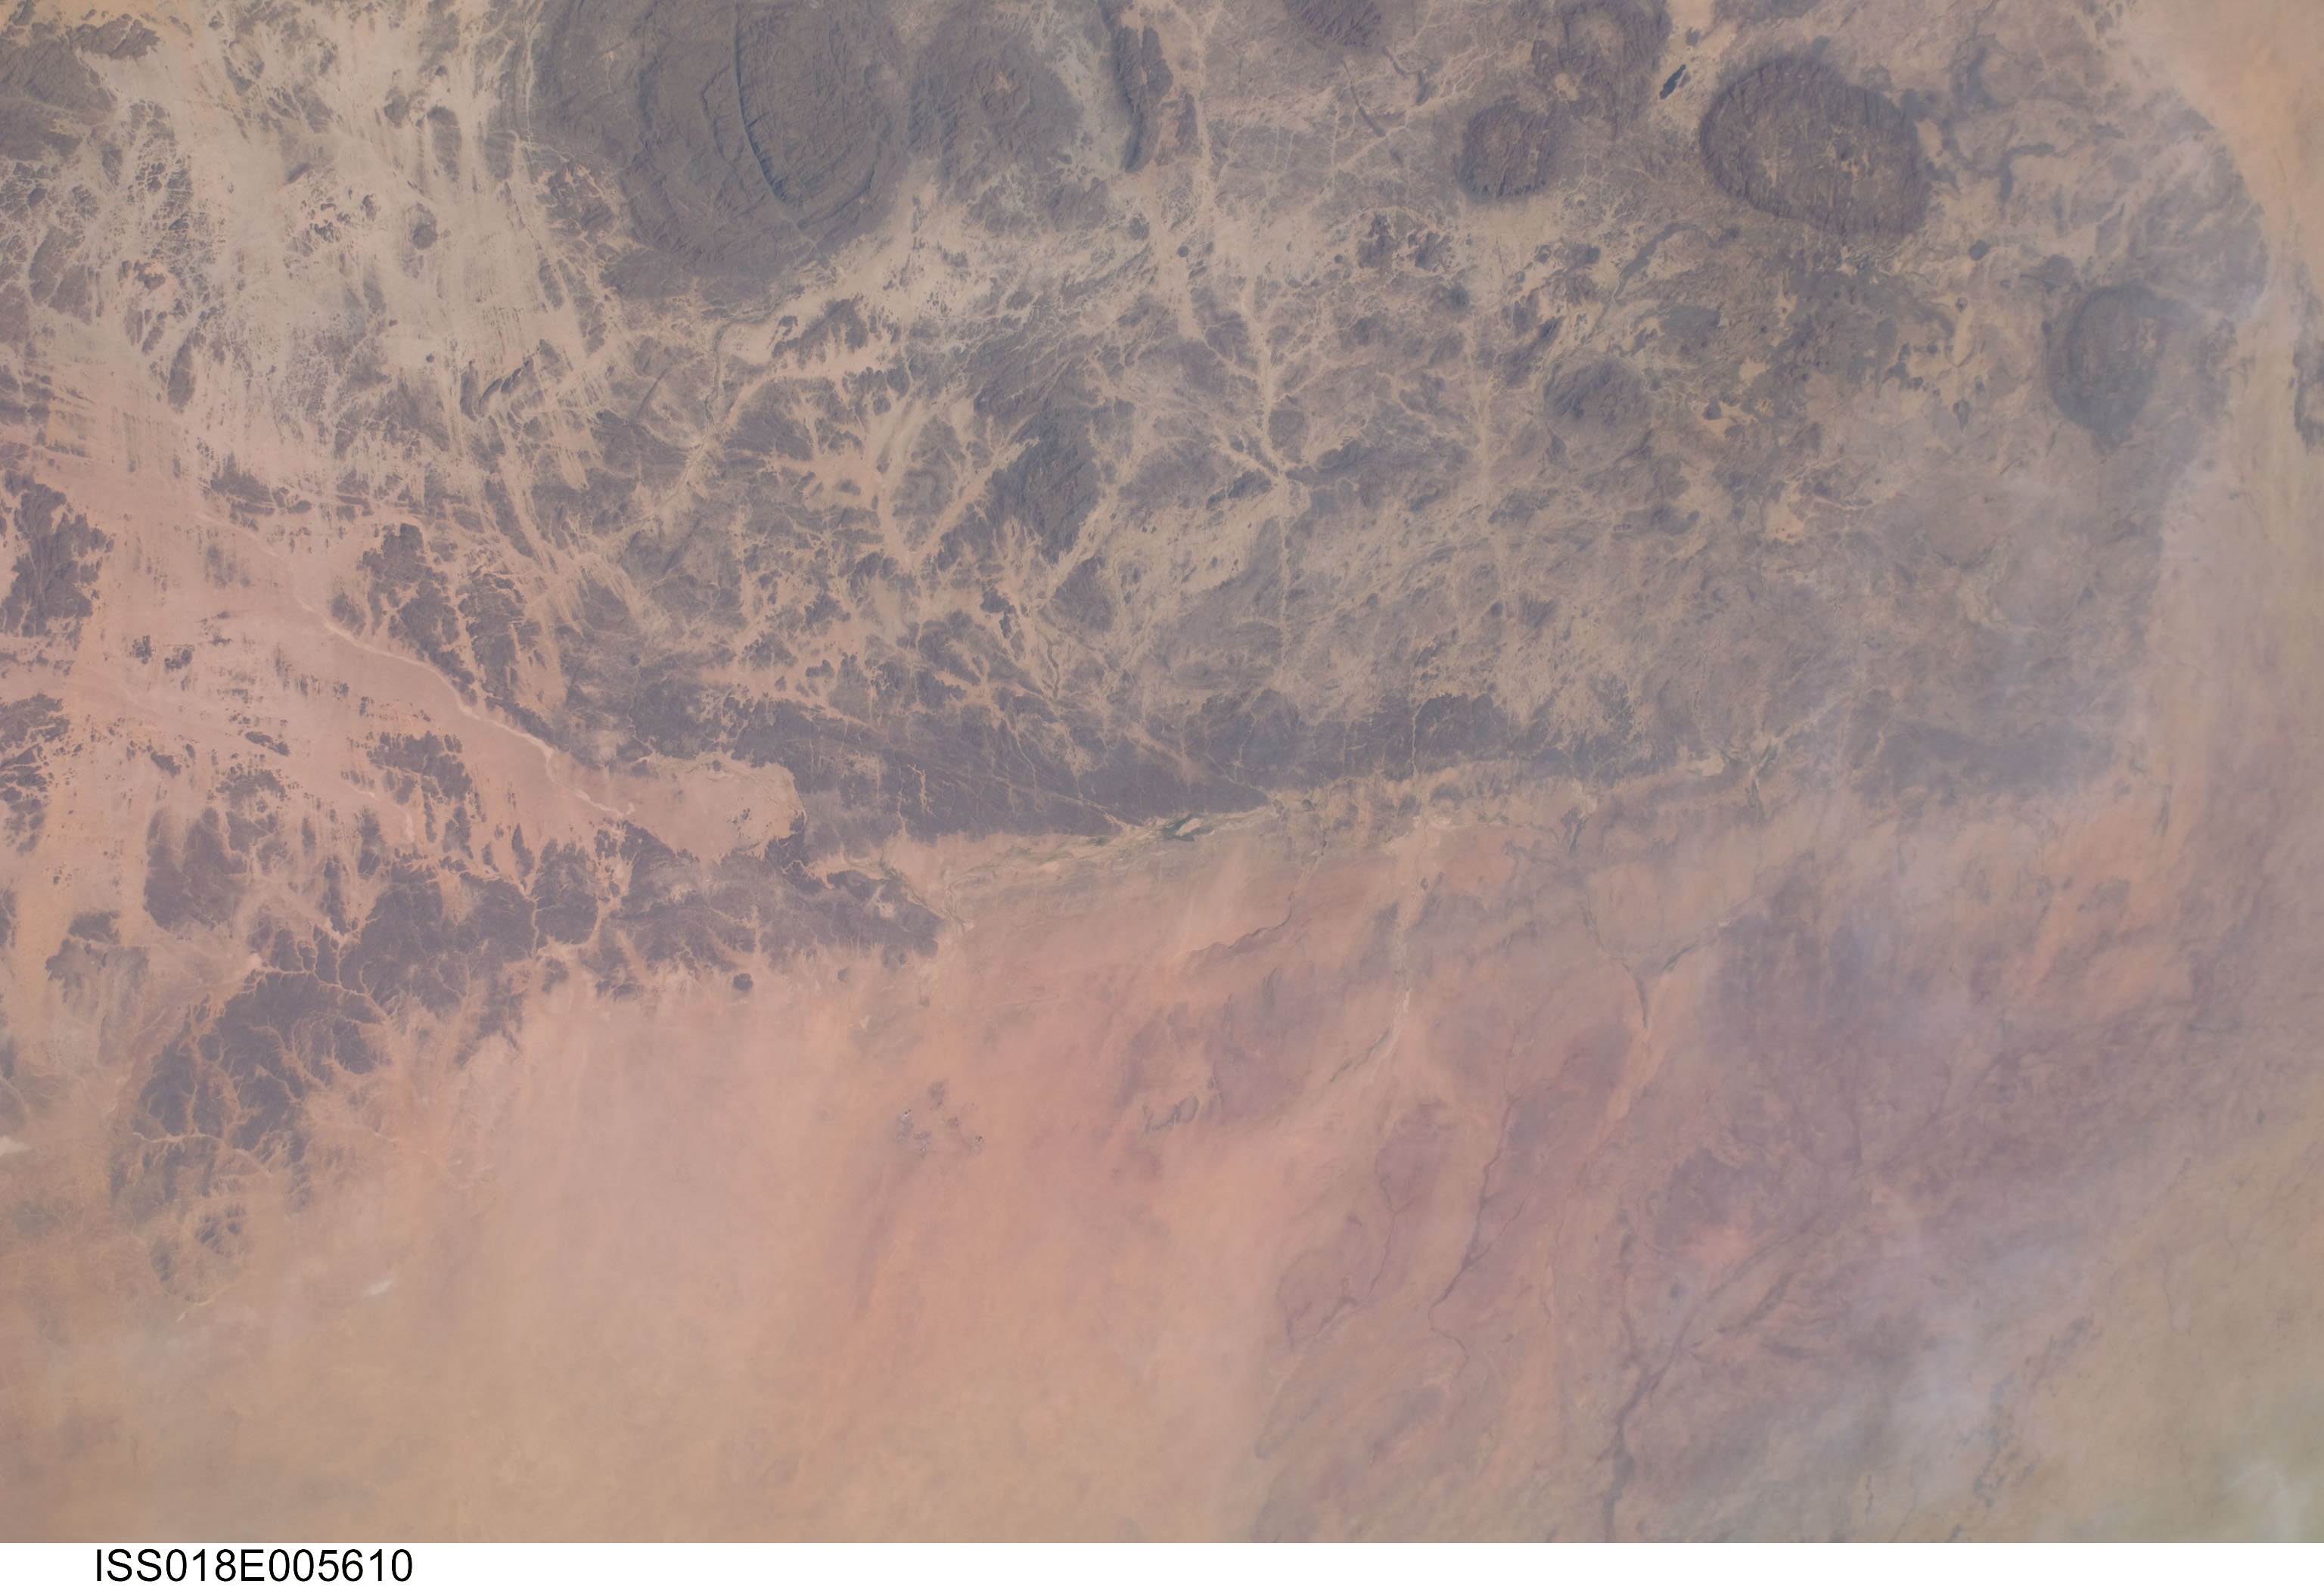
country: NIGER
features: AIR MOUNTAINS, SAHARA DESERT
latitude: 18.6
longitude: 7.8
